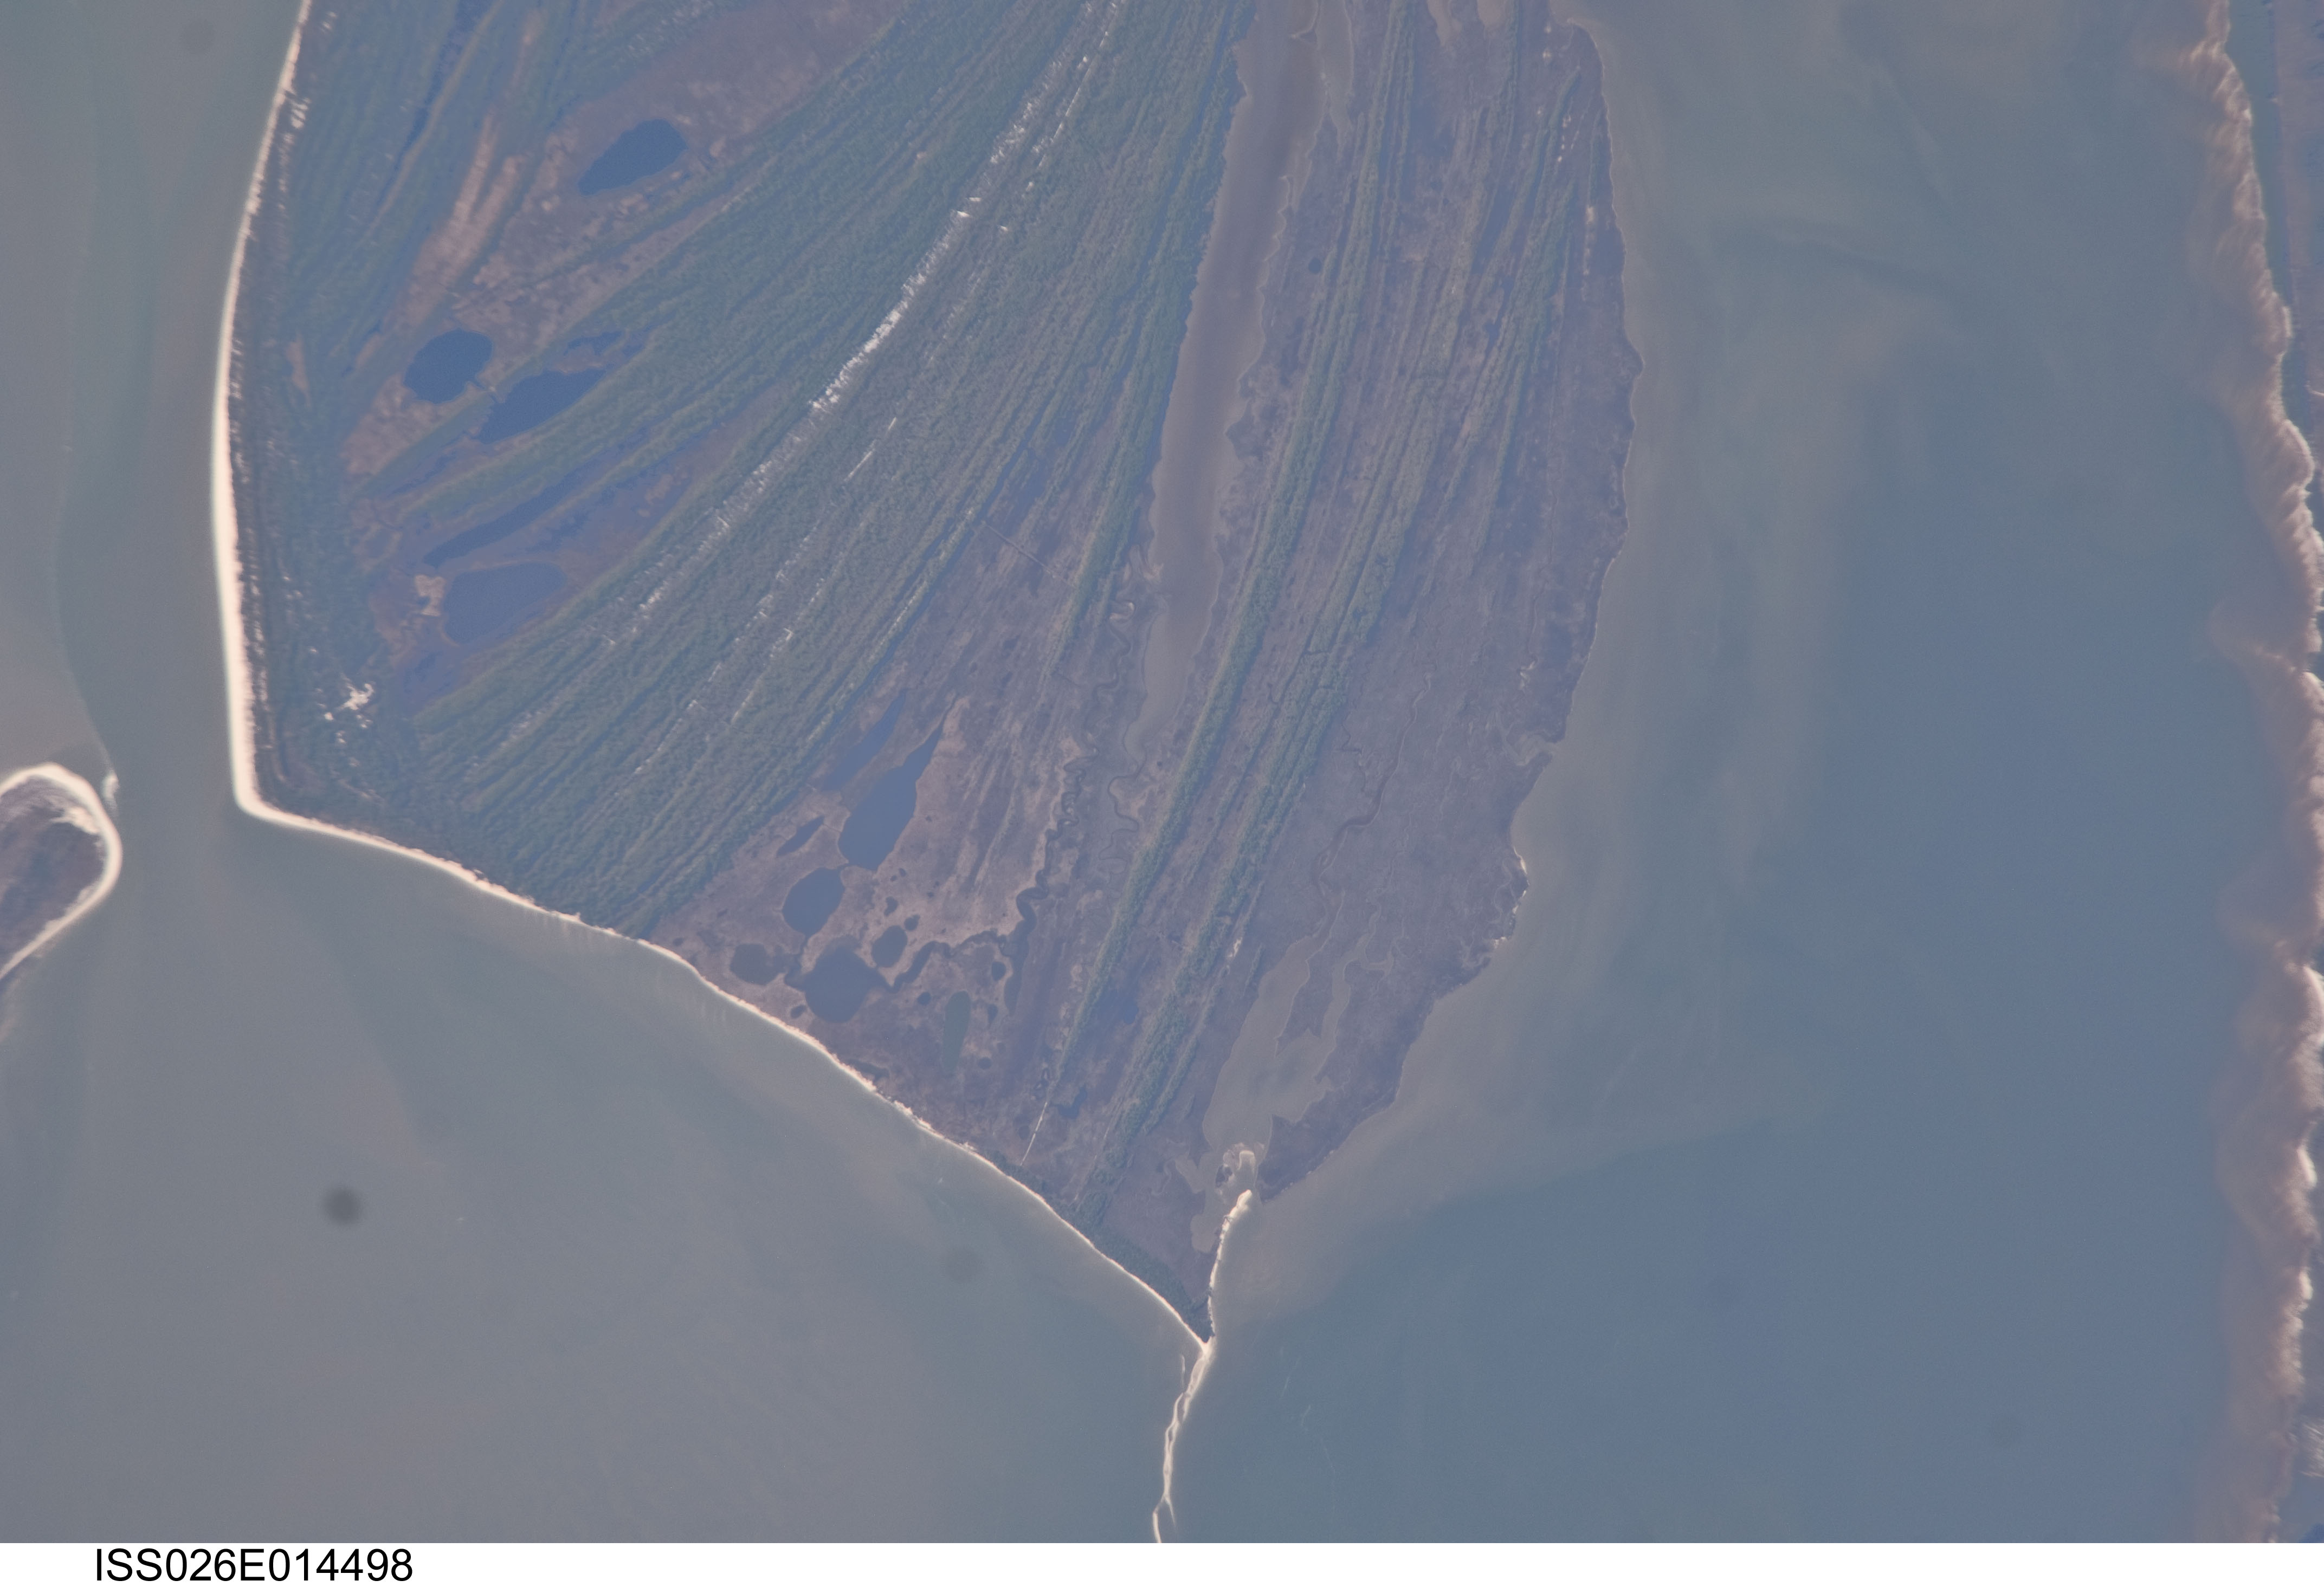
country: USA-FLORIDA
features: SAINT VINCENT ISLAND, BIG BAYOU, SAINT VINCENT SOUND, LAKES, FOR.
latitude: 29.7
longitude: -85.1
